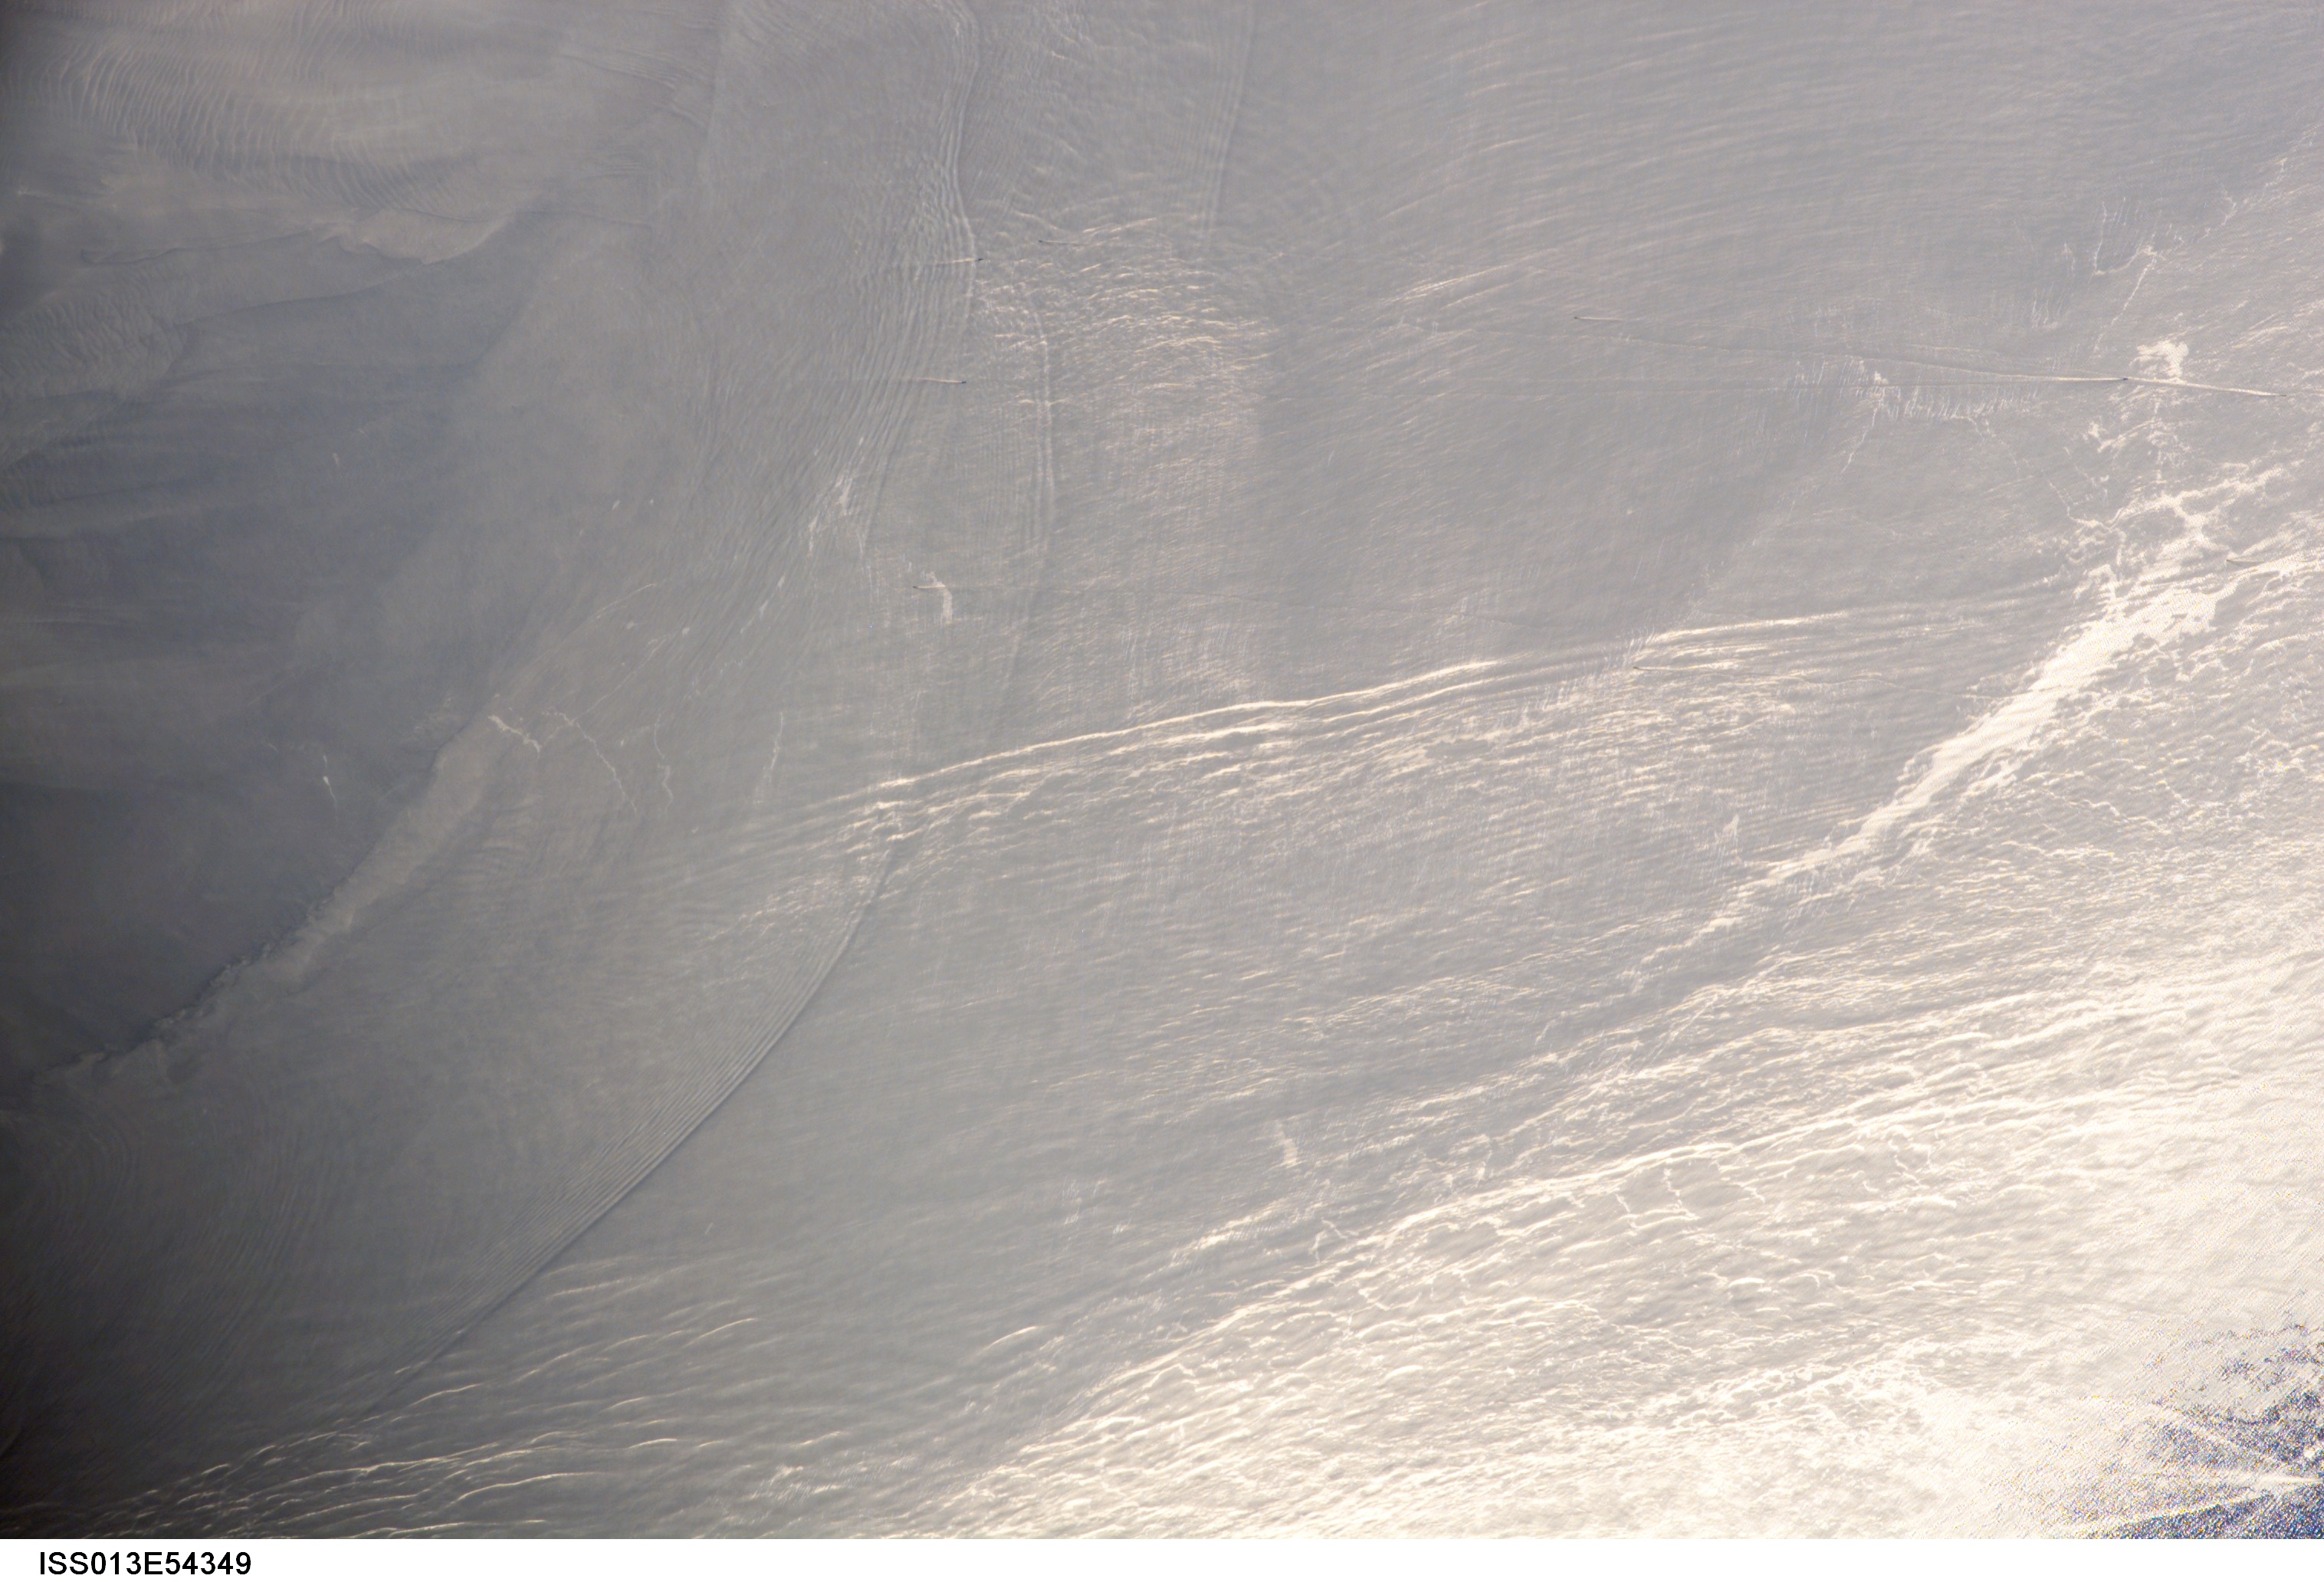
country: CHINA
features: SUNGLINT, SOUTH CHINA SEA
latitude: 21.2
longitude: 110.8
